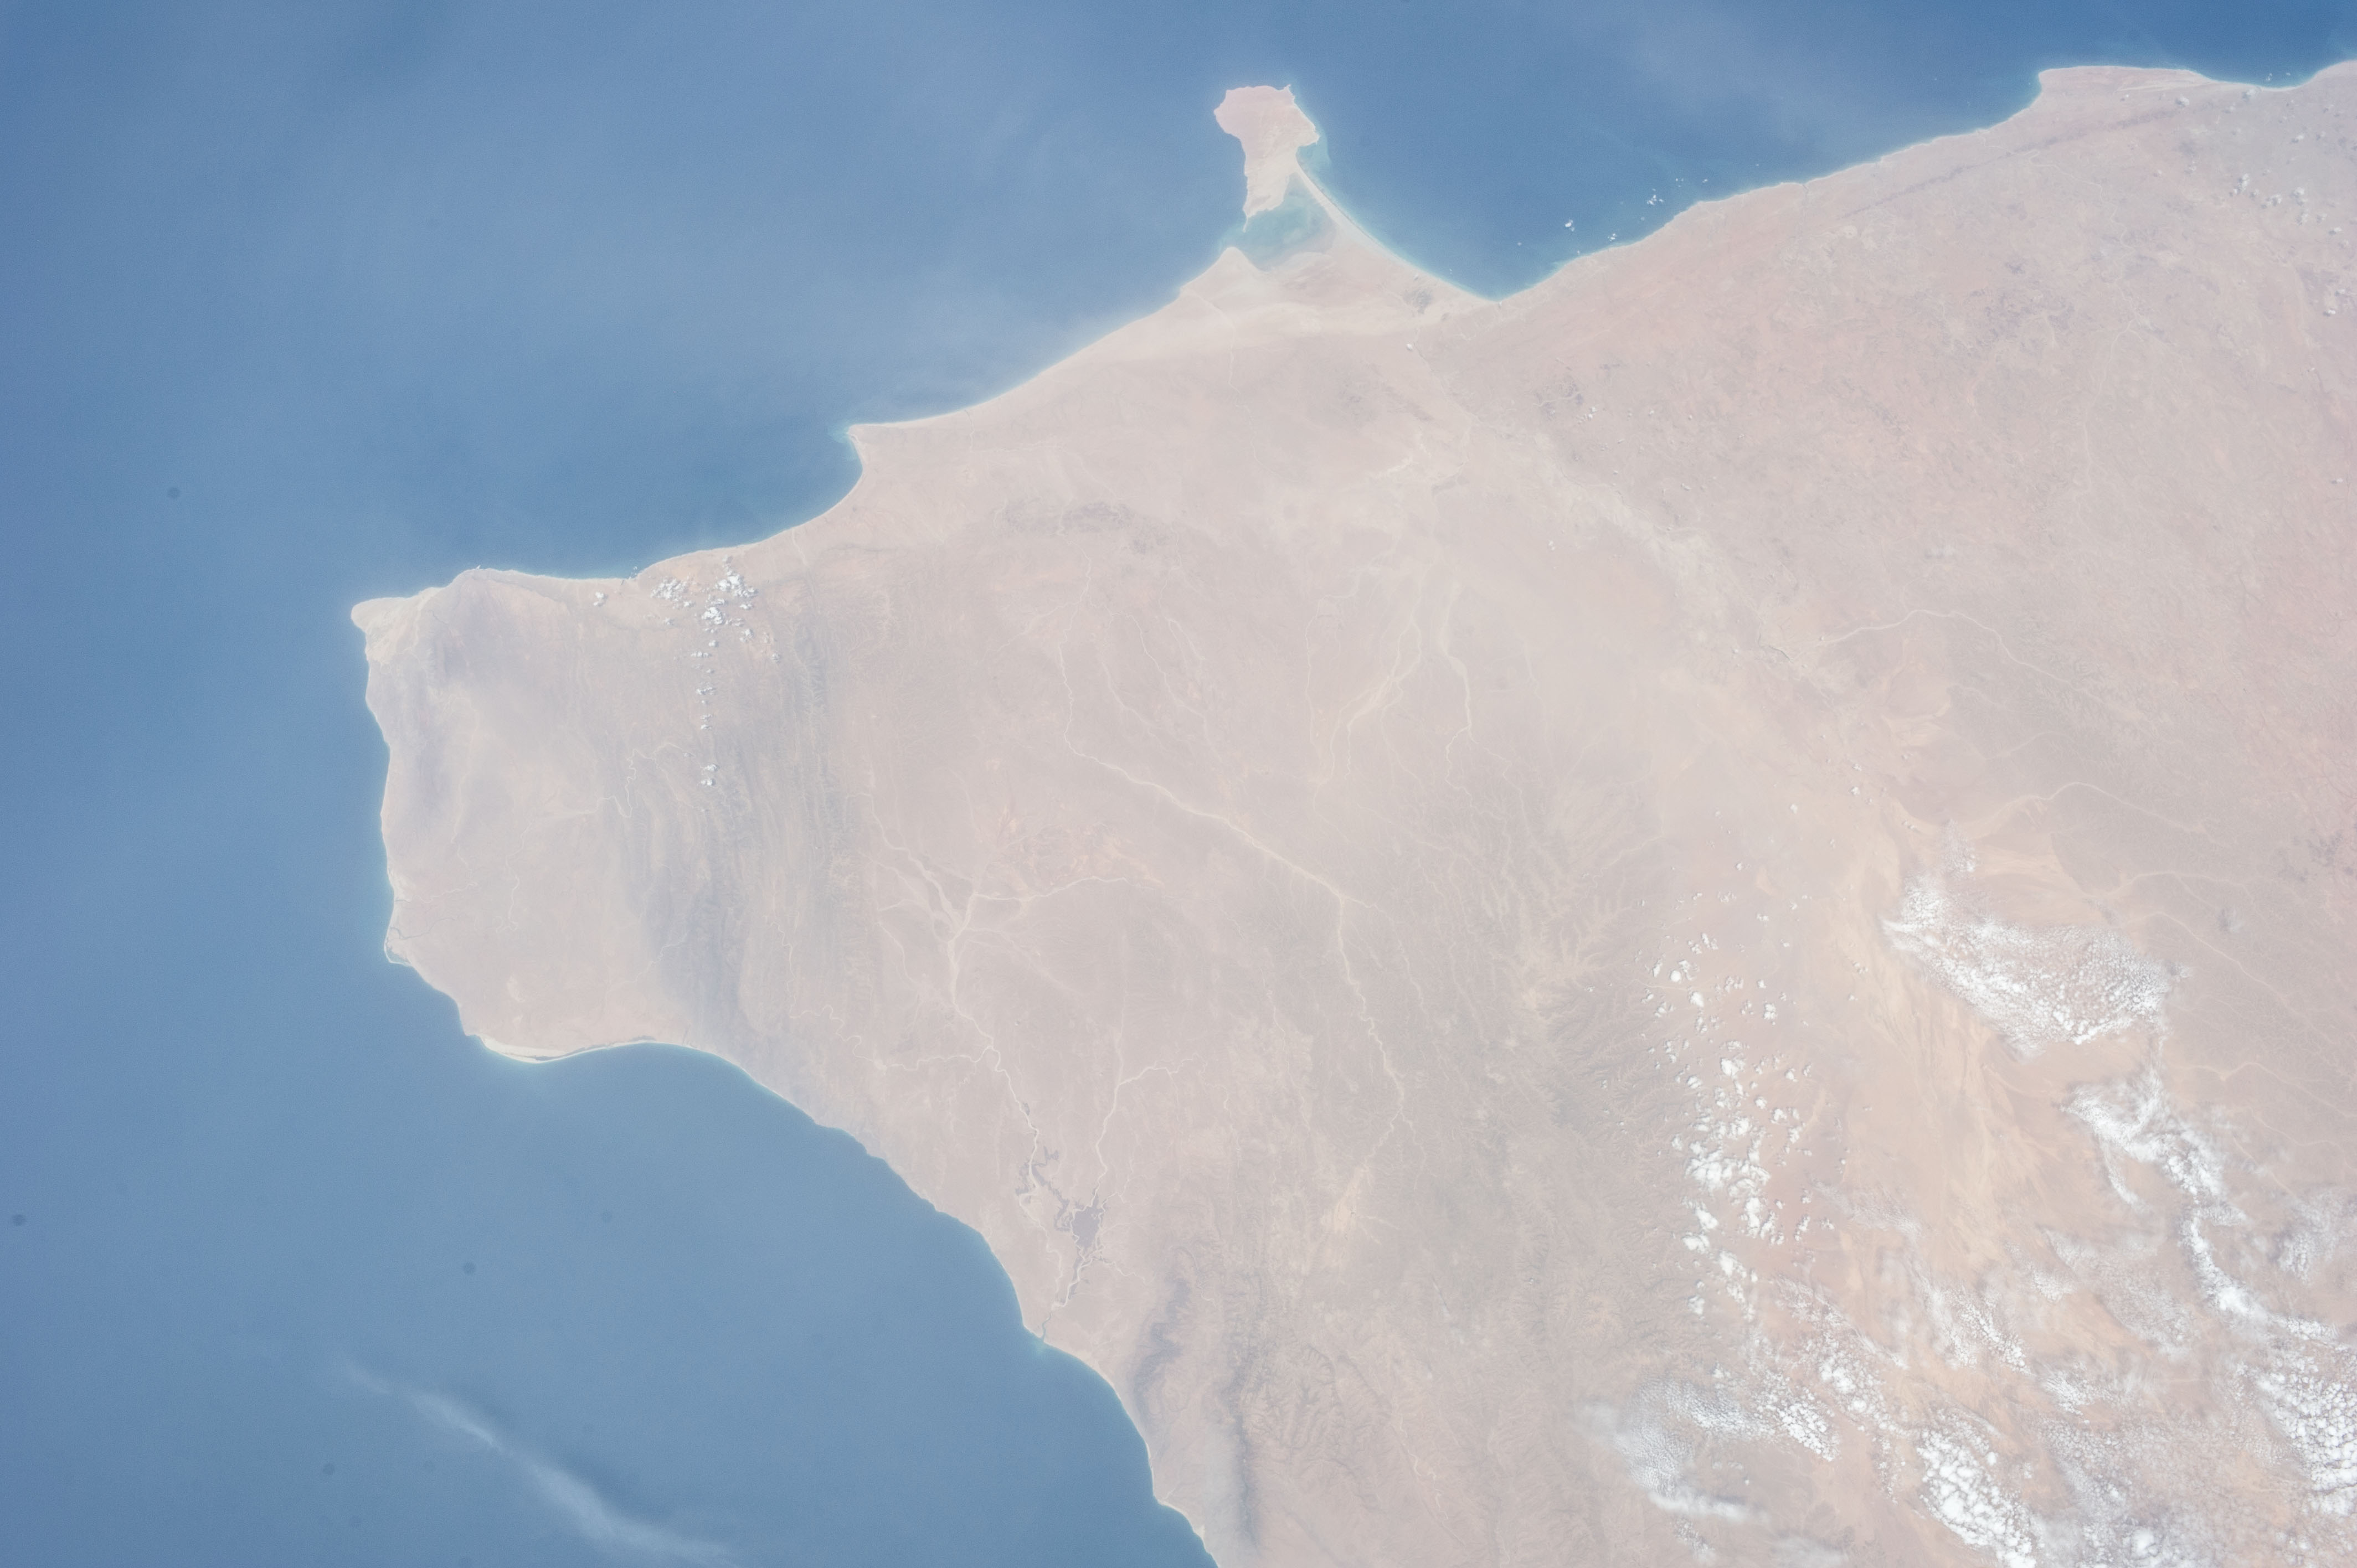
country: SOMALIA
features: BEELI WACATAY, BOSASO, MOUNTAIN, DESERT
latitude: 11.0
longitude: 50.4
